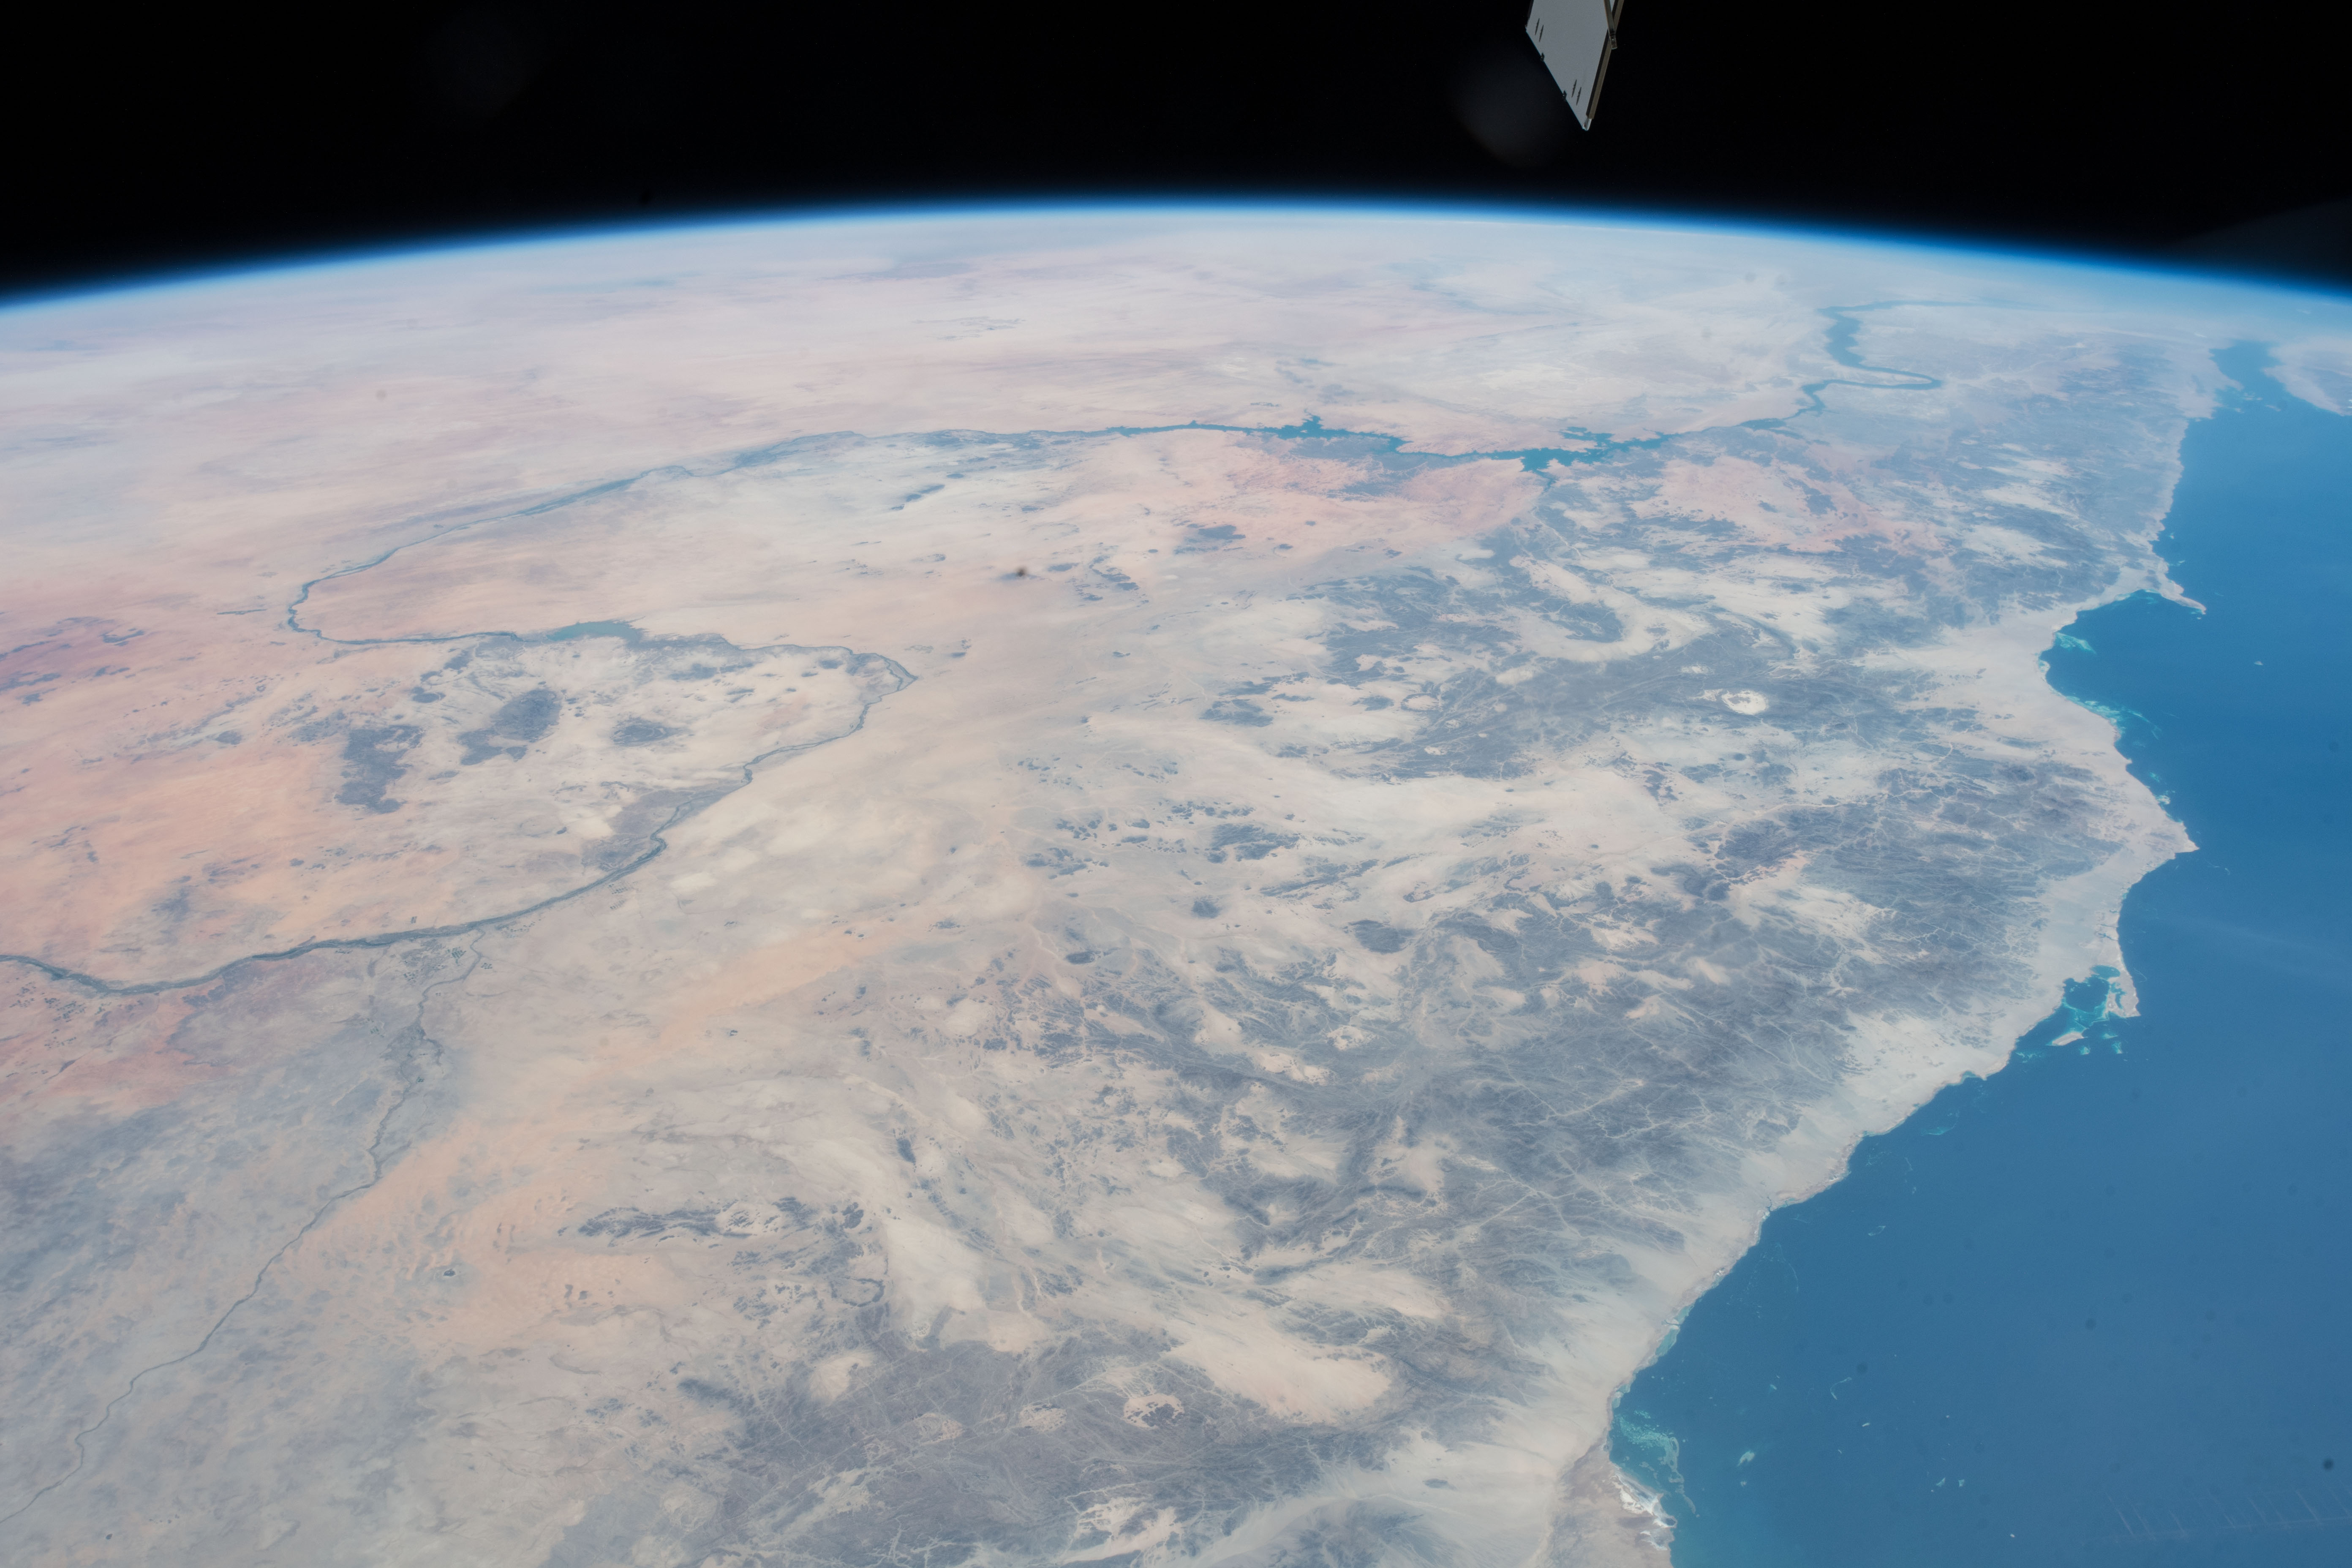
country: SUDAN
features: RED SEA, NUBIAN DESERT, EASTERN DESERT
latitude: 19.0
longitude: 34.5
